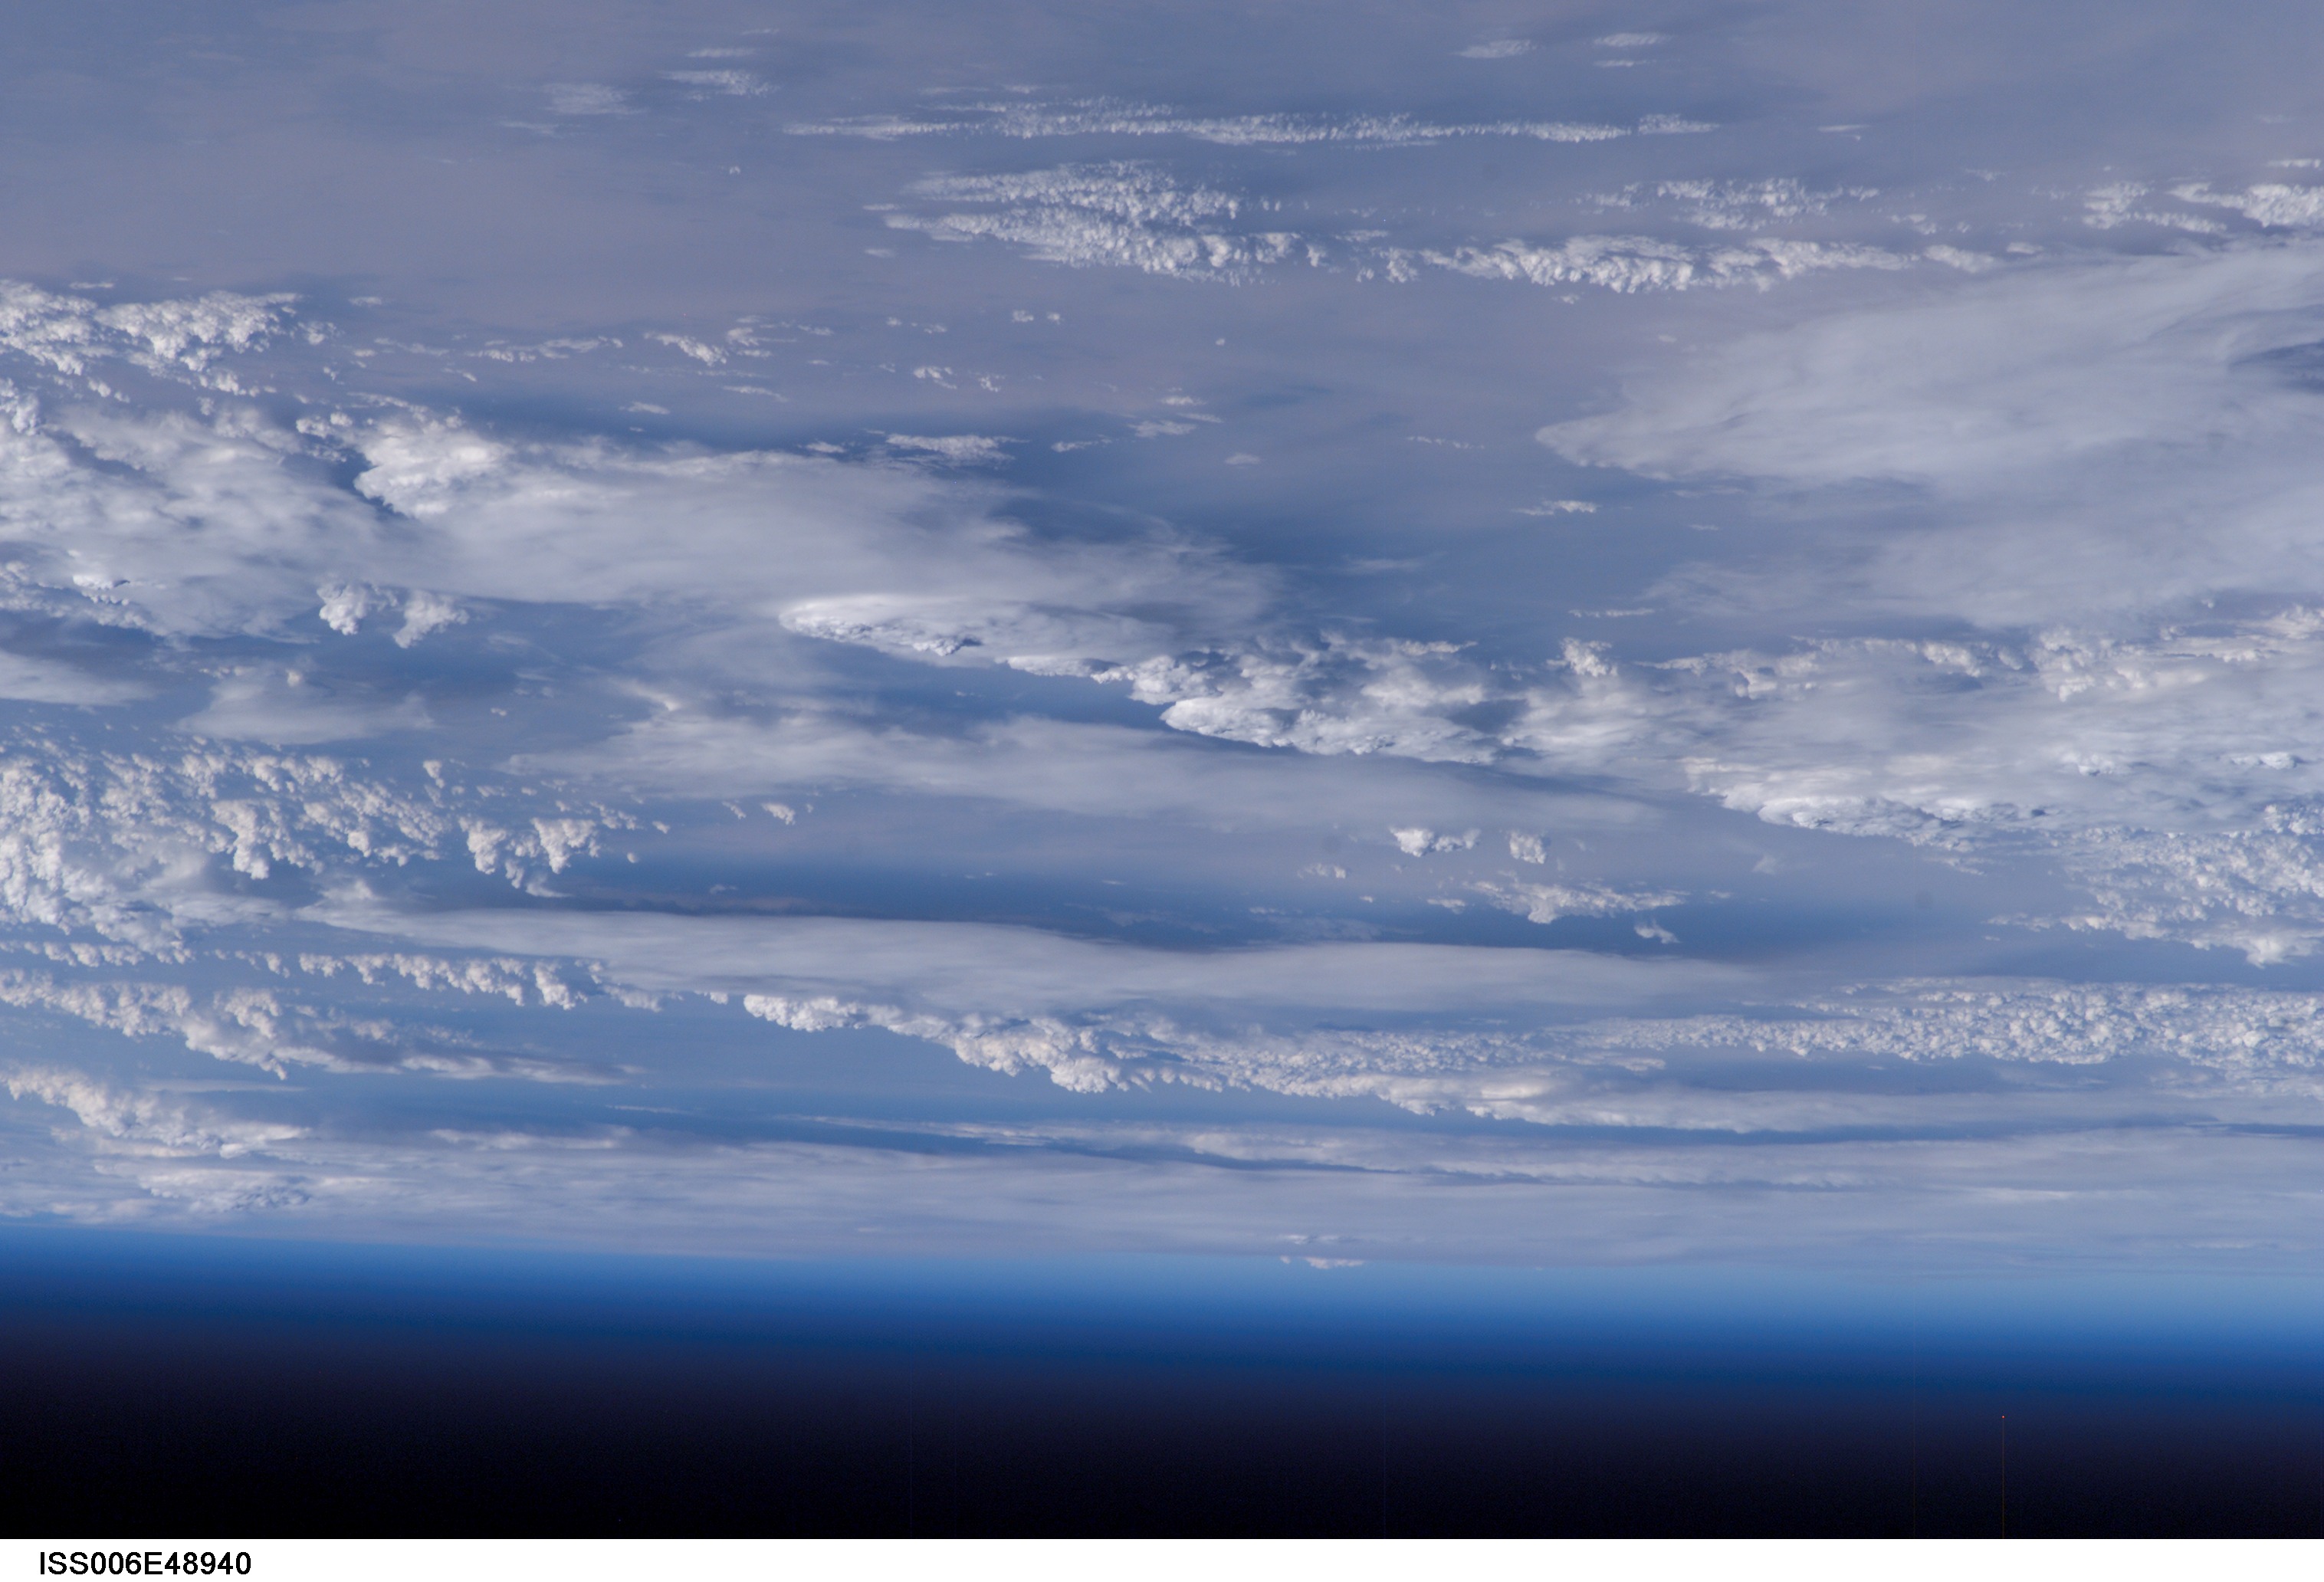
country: CLOUDS
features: PAN-CLOUDS
